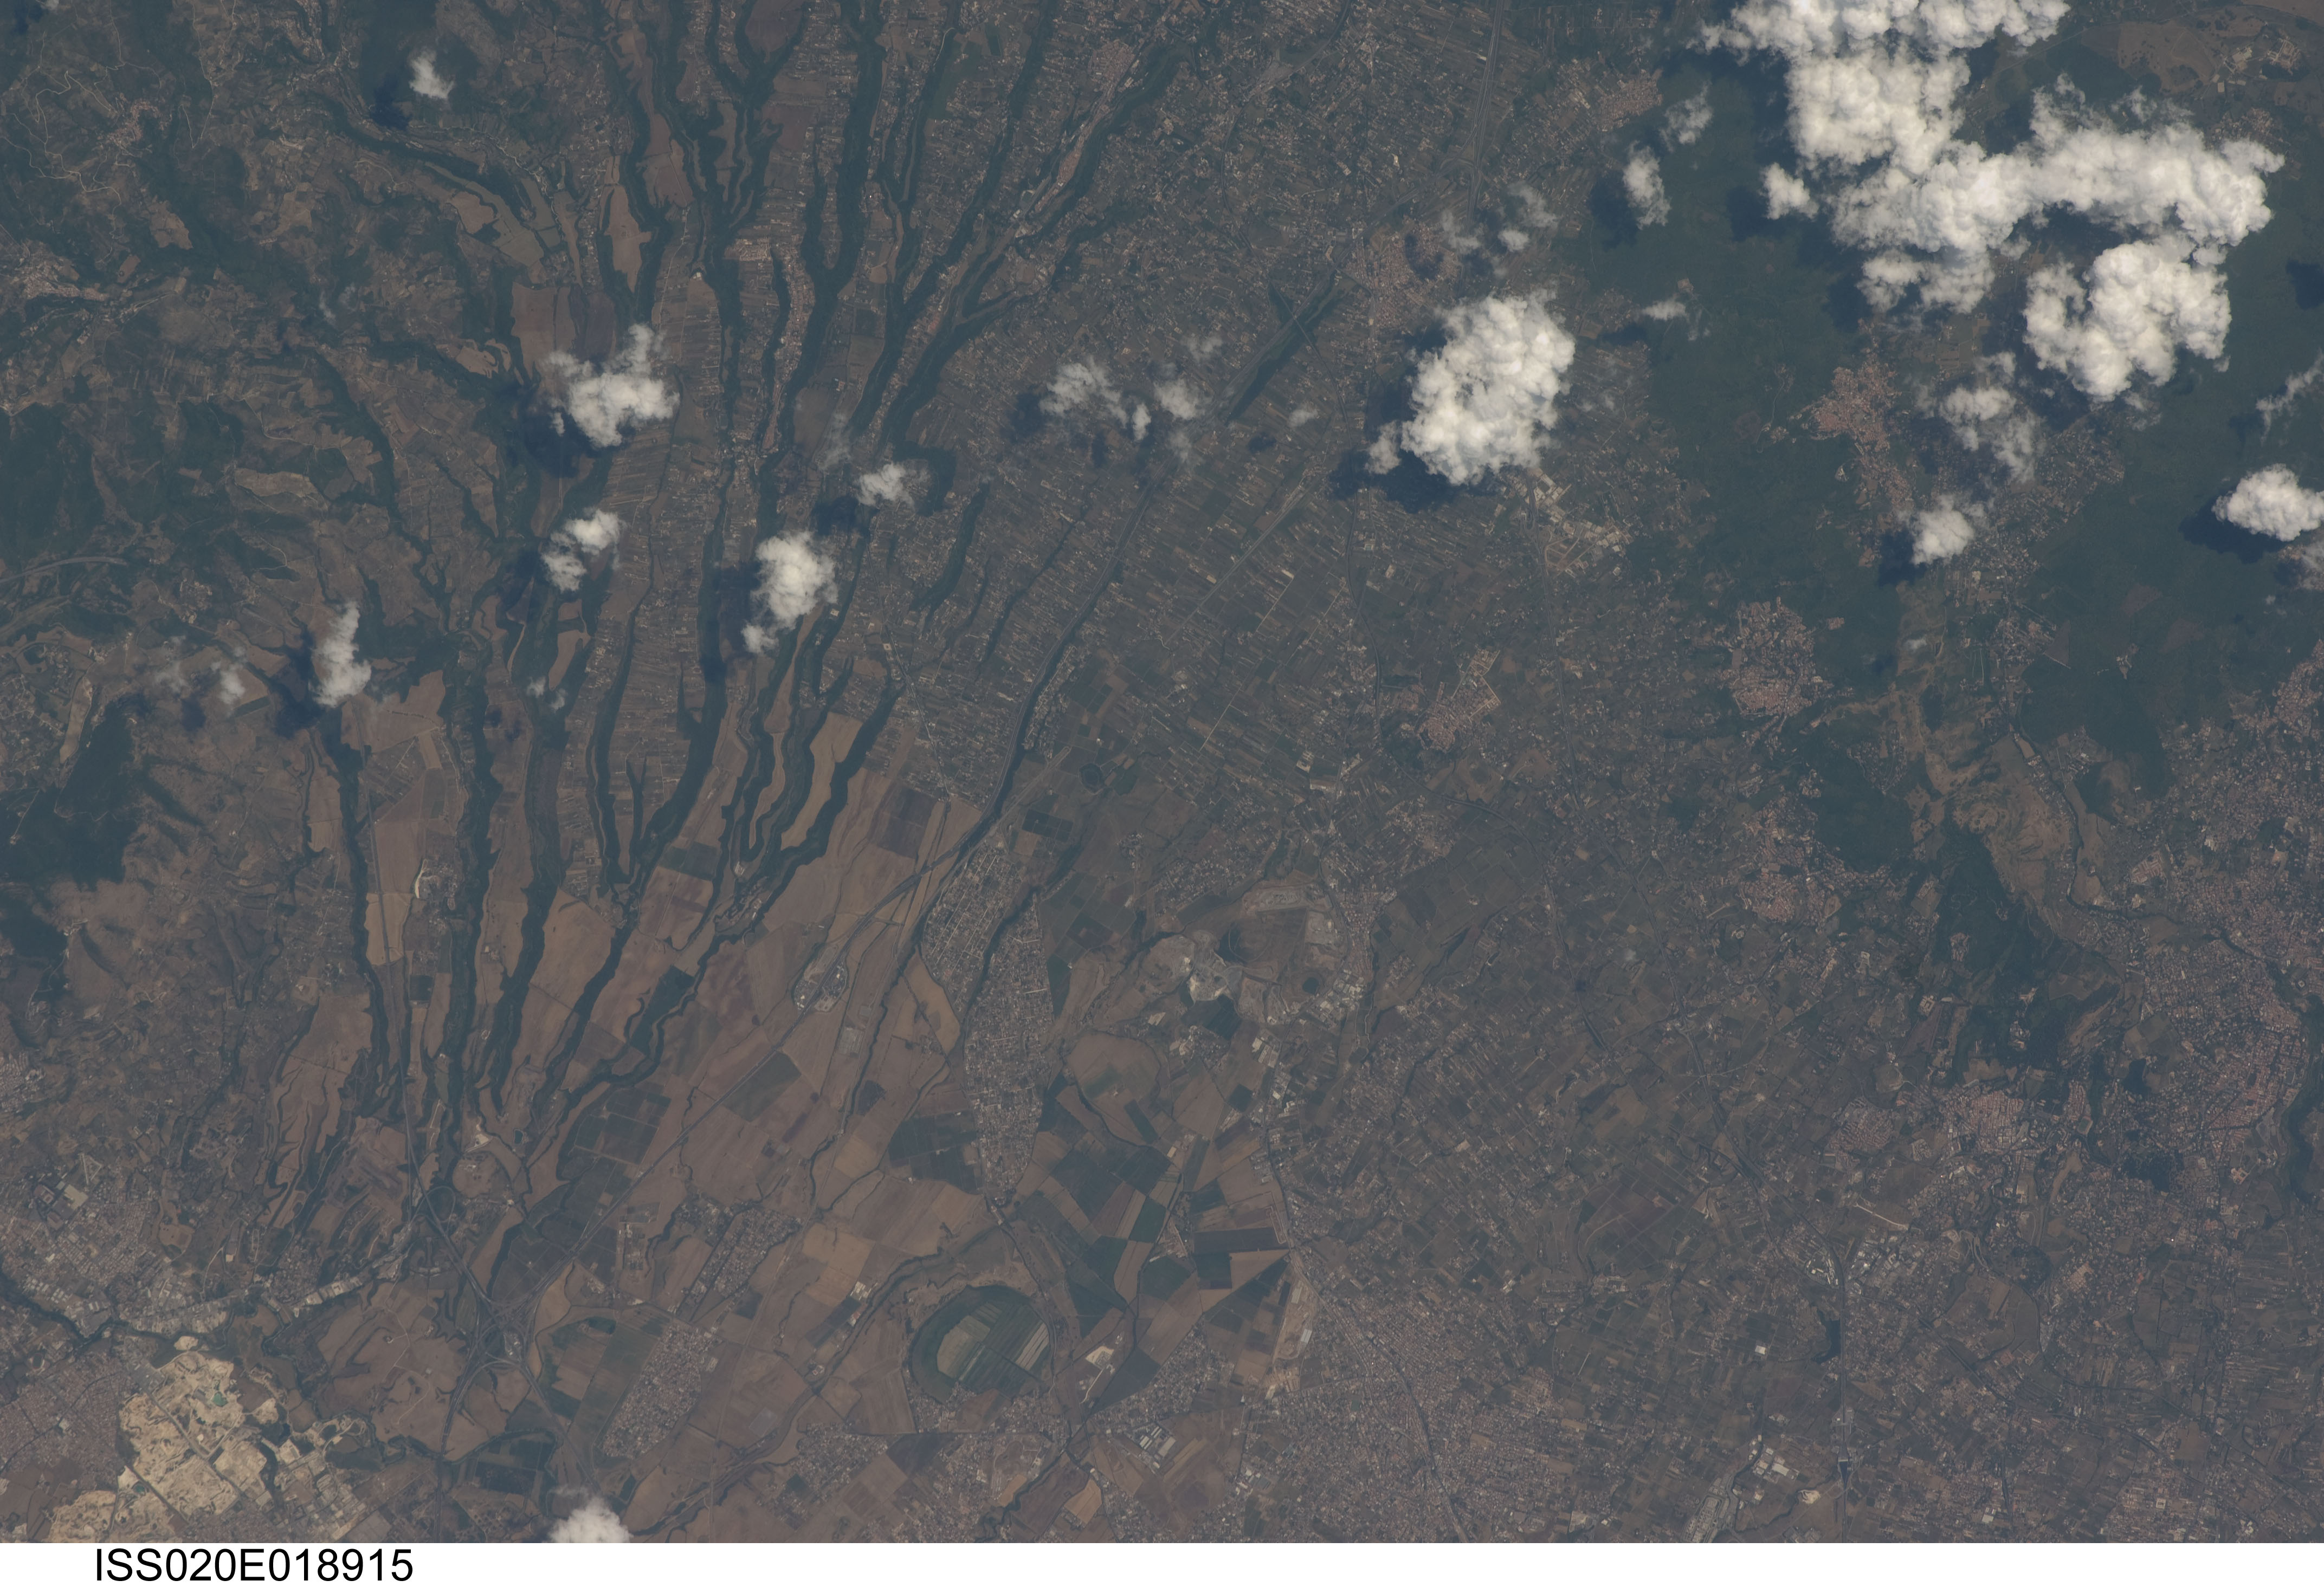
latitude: 41.9
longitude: 12.8
